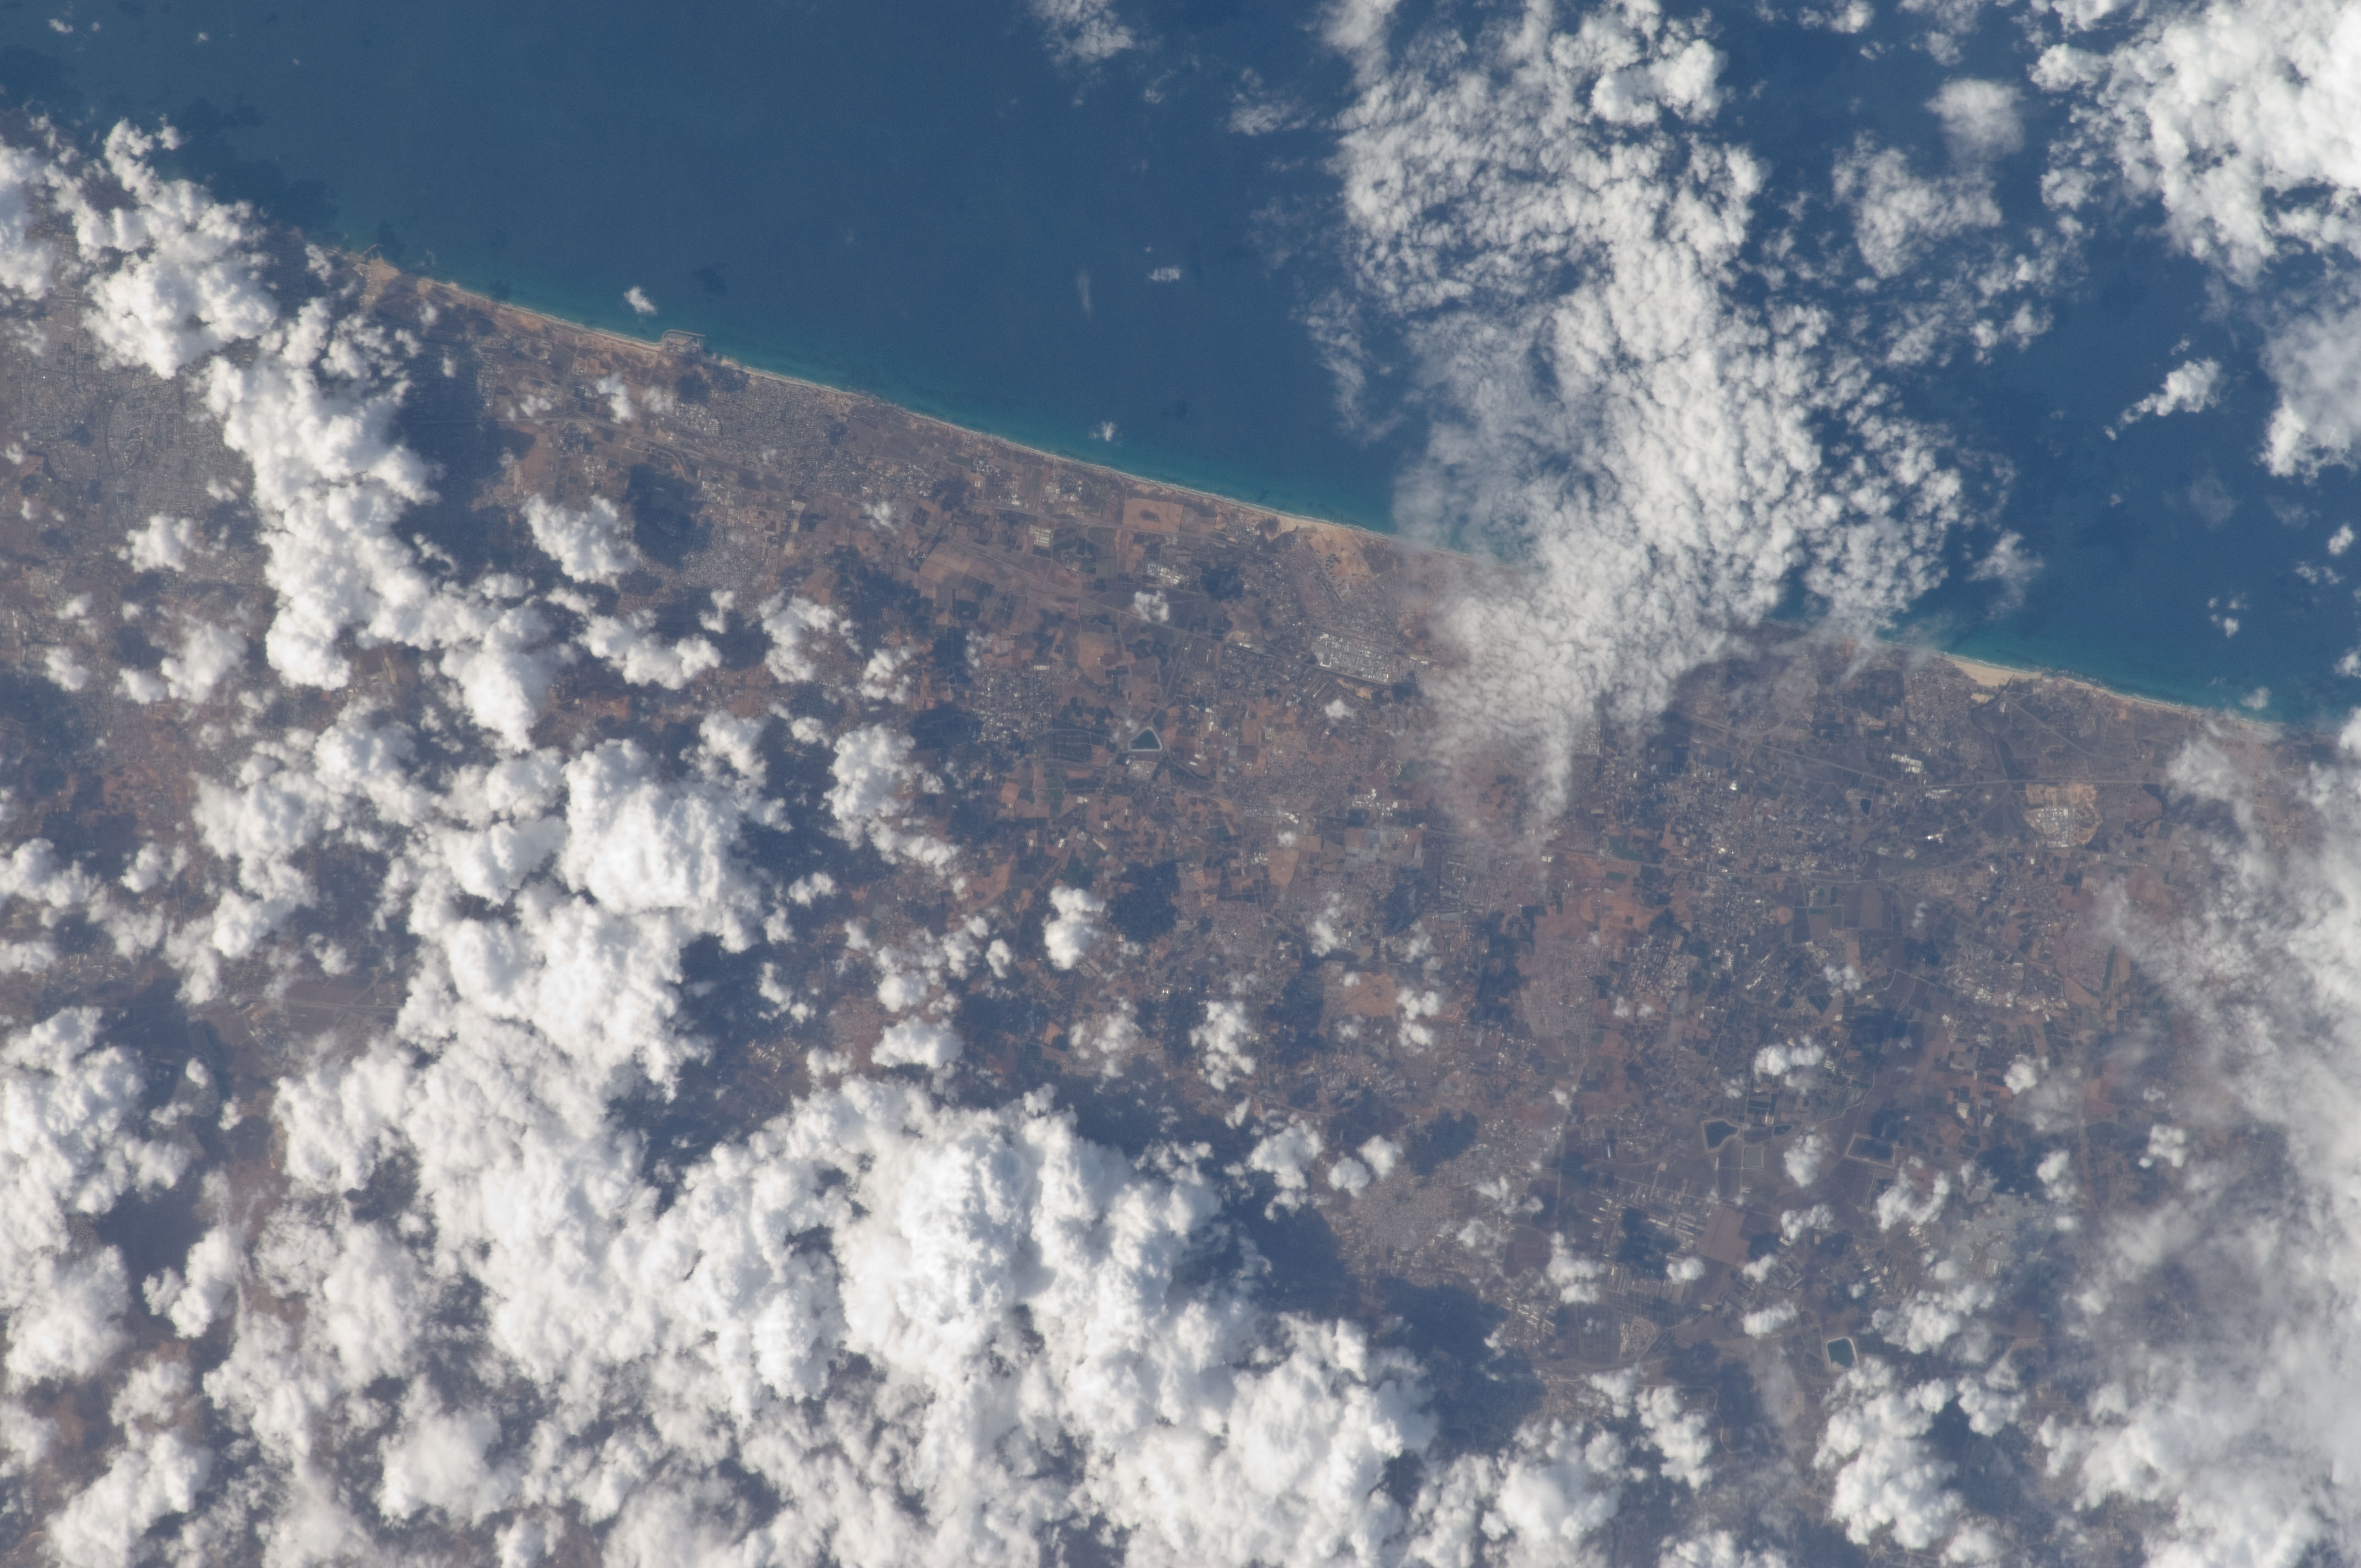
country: ISRAEL
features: MEDITERRANEAN S., NETANYA, AGR.
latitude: 32.2
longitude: 34.8
